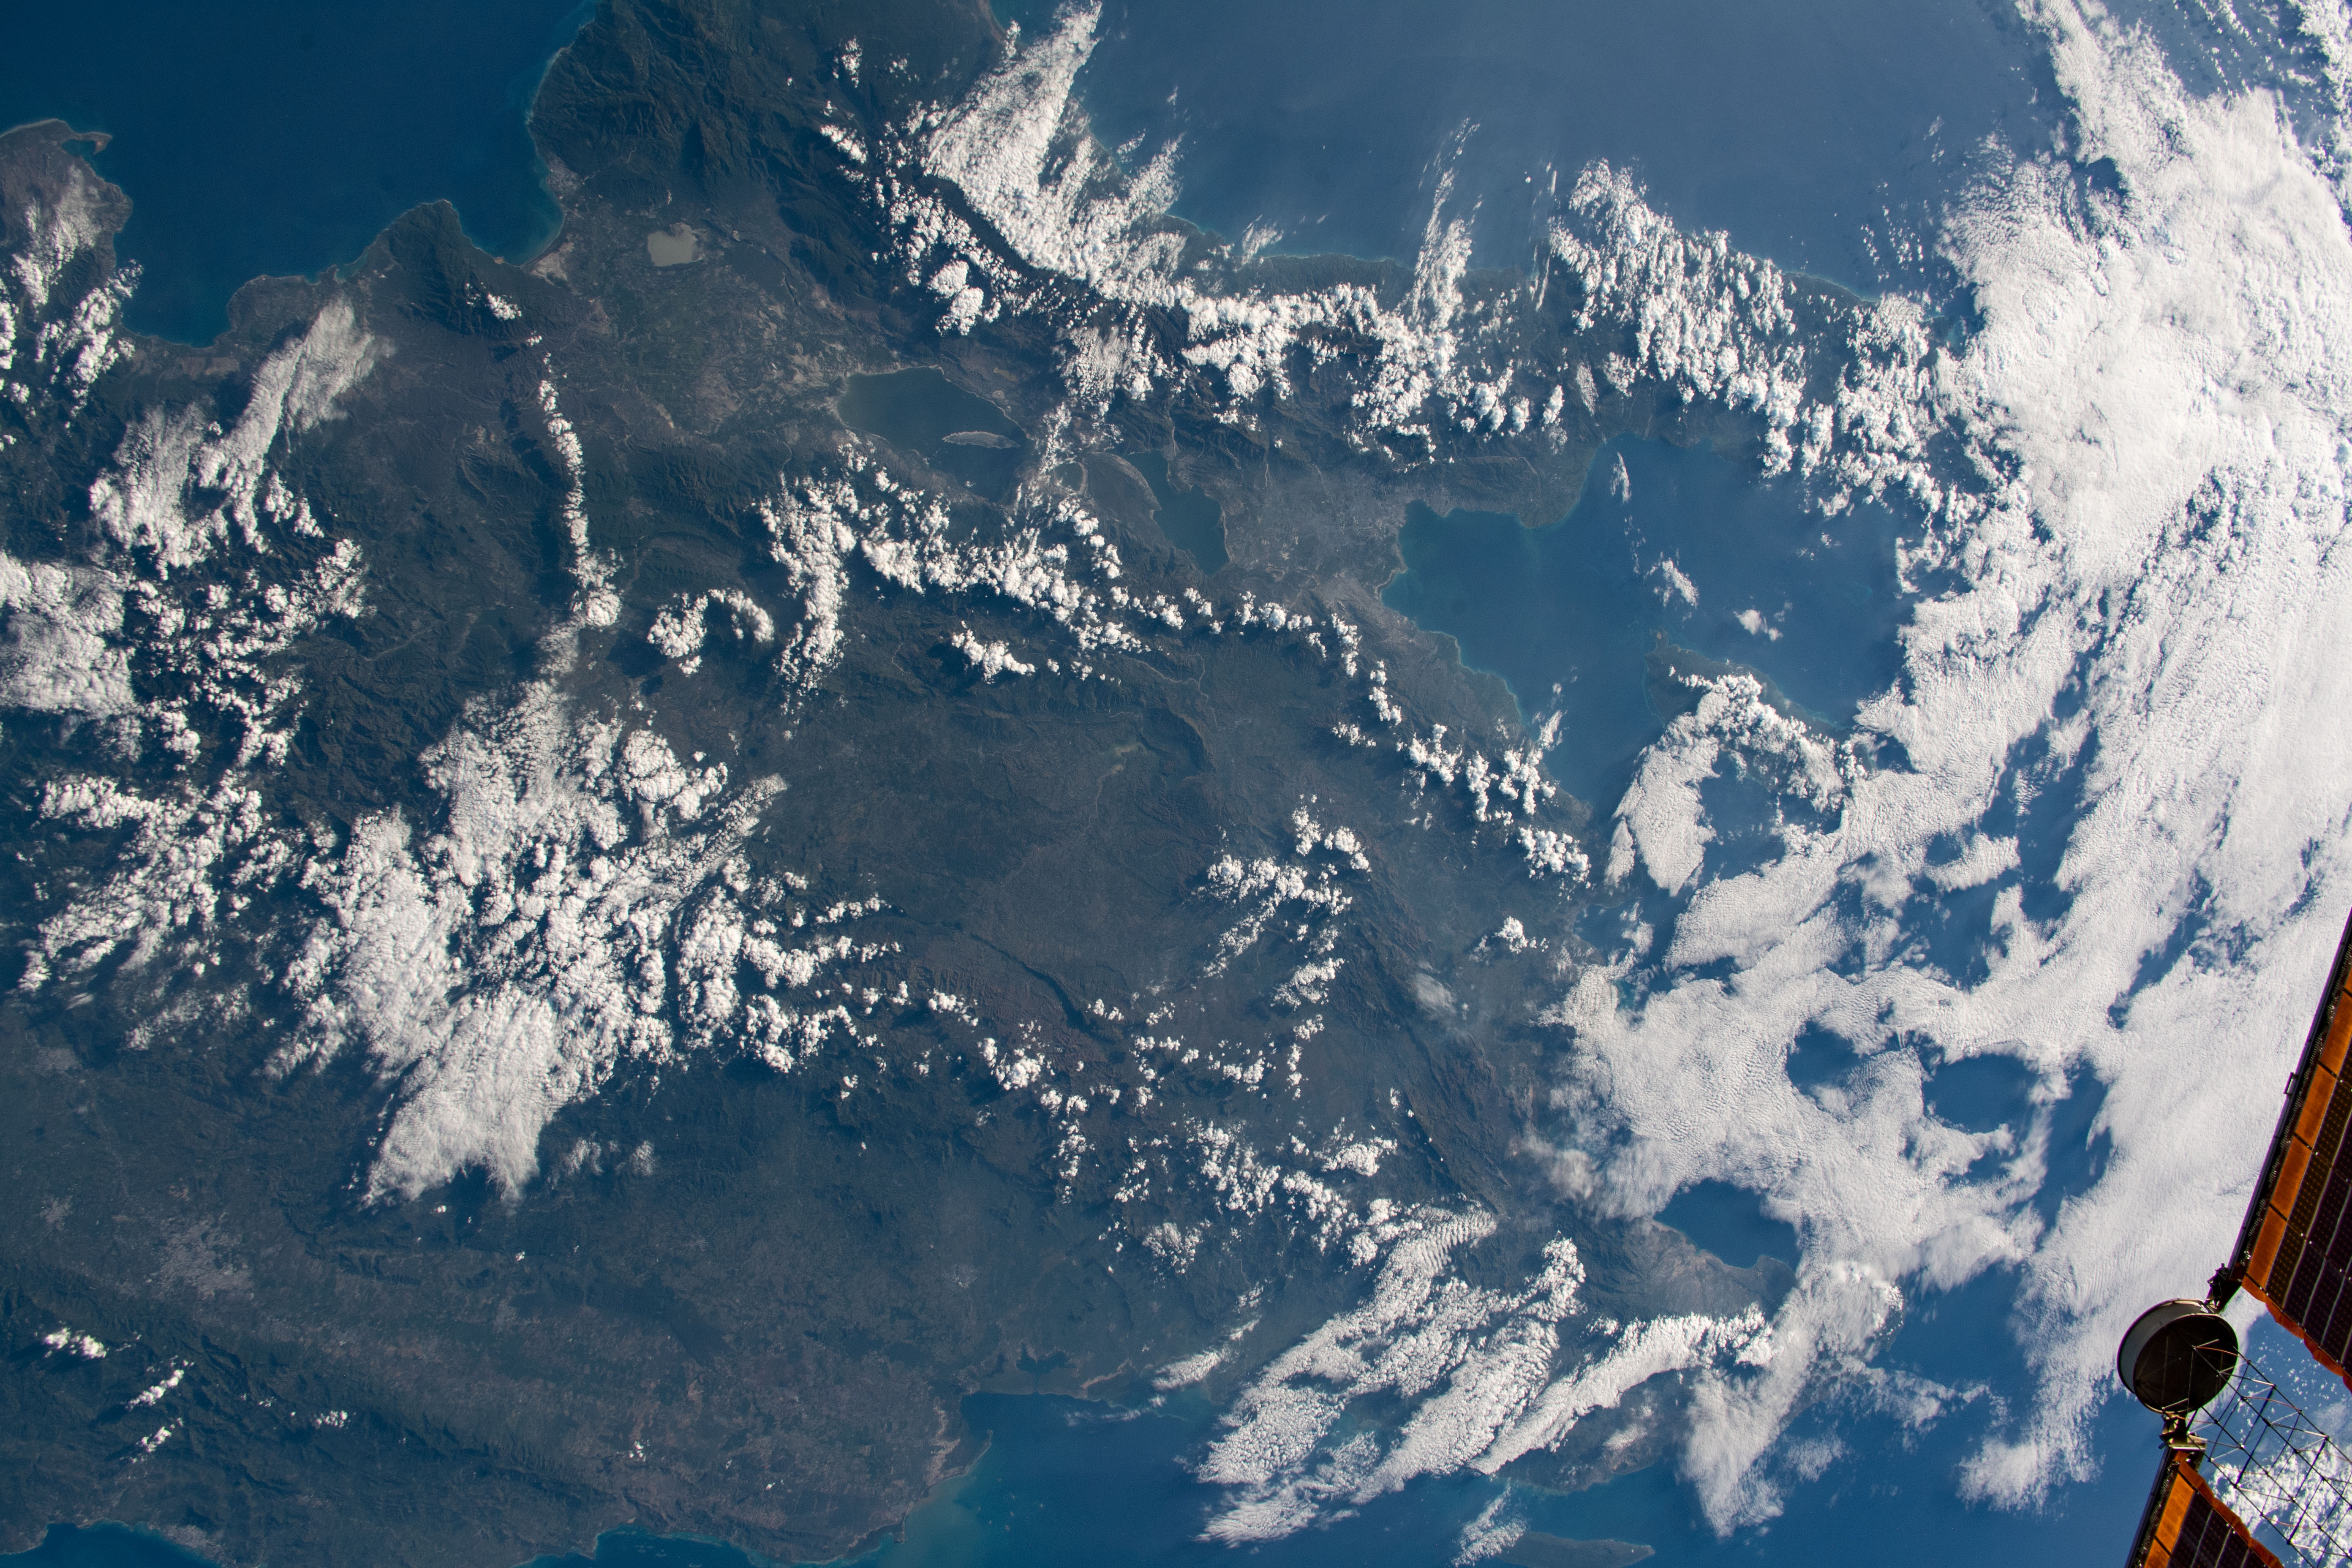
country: HAITI
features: DOMINICAN REPUBLIC, HAITI
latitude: 19.0
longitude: -72.5
